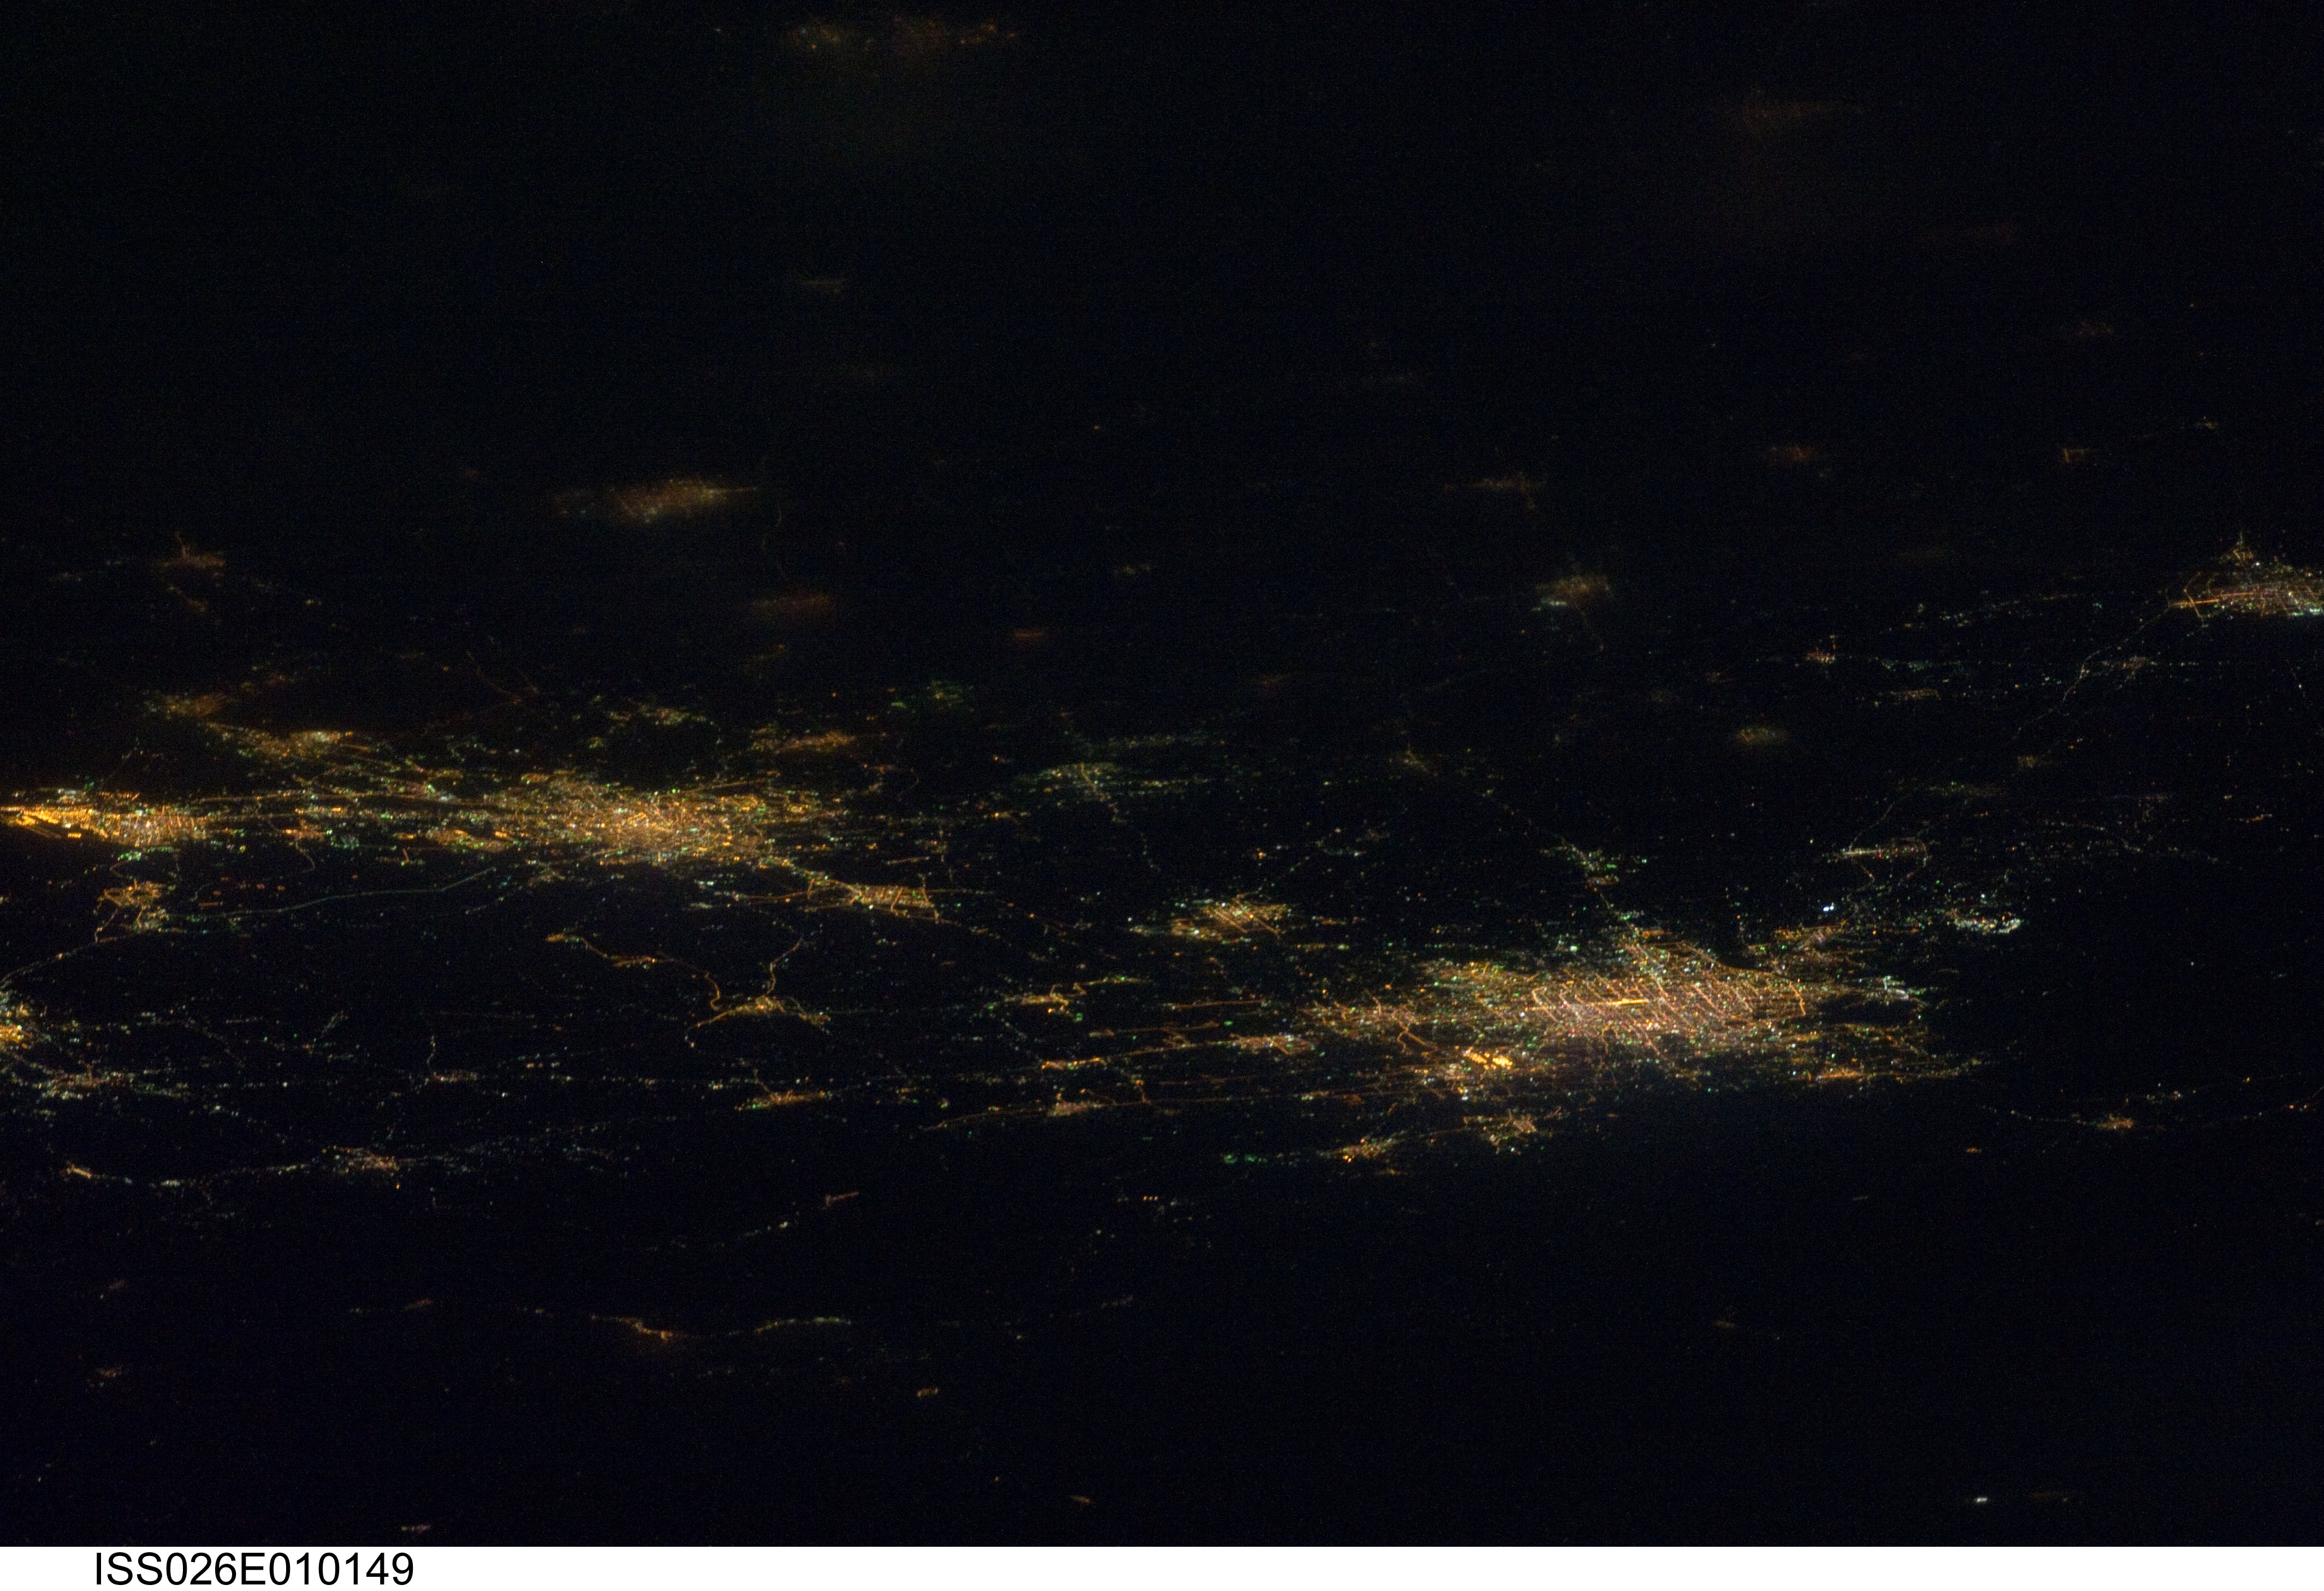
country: CHINA
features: BEIJING-LANGFANG-TIANJIN REGION AT NIGHT
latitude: 39.4
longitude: 116.6
